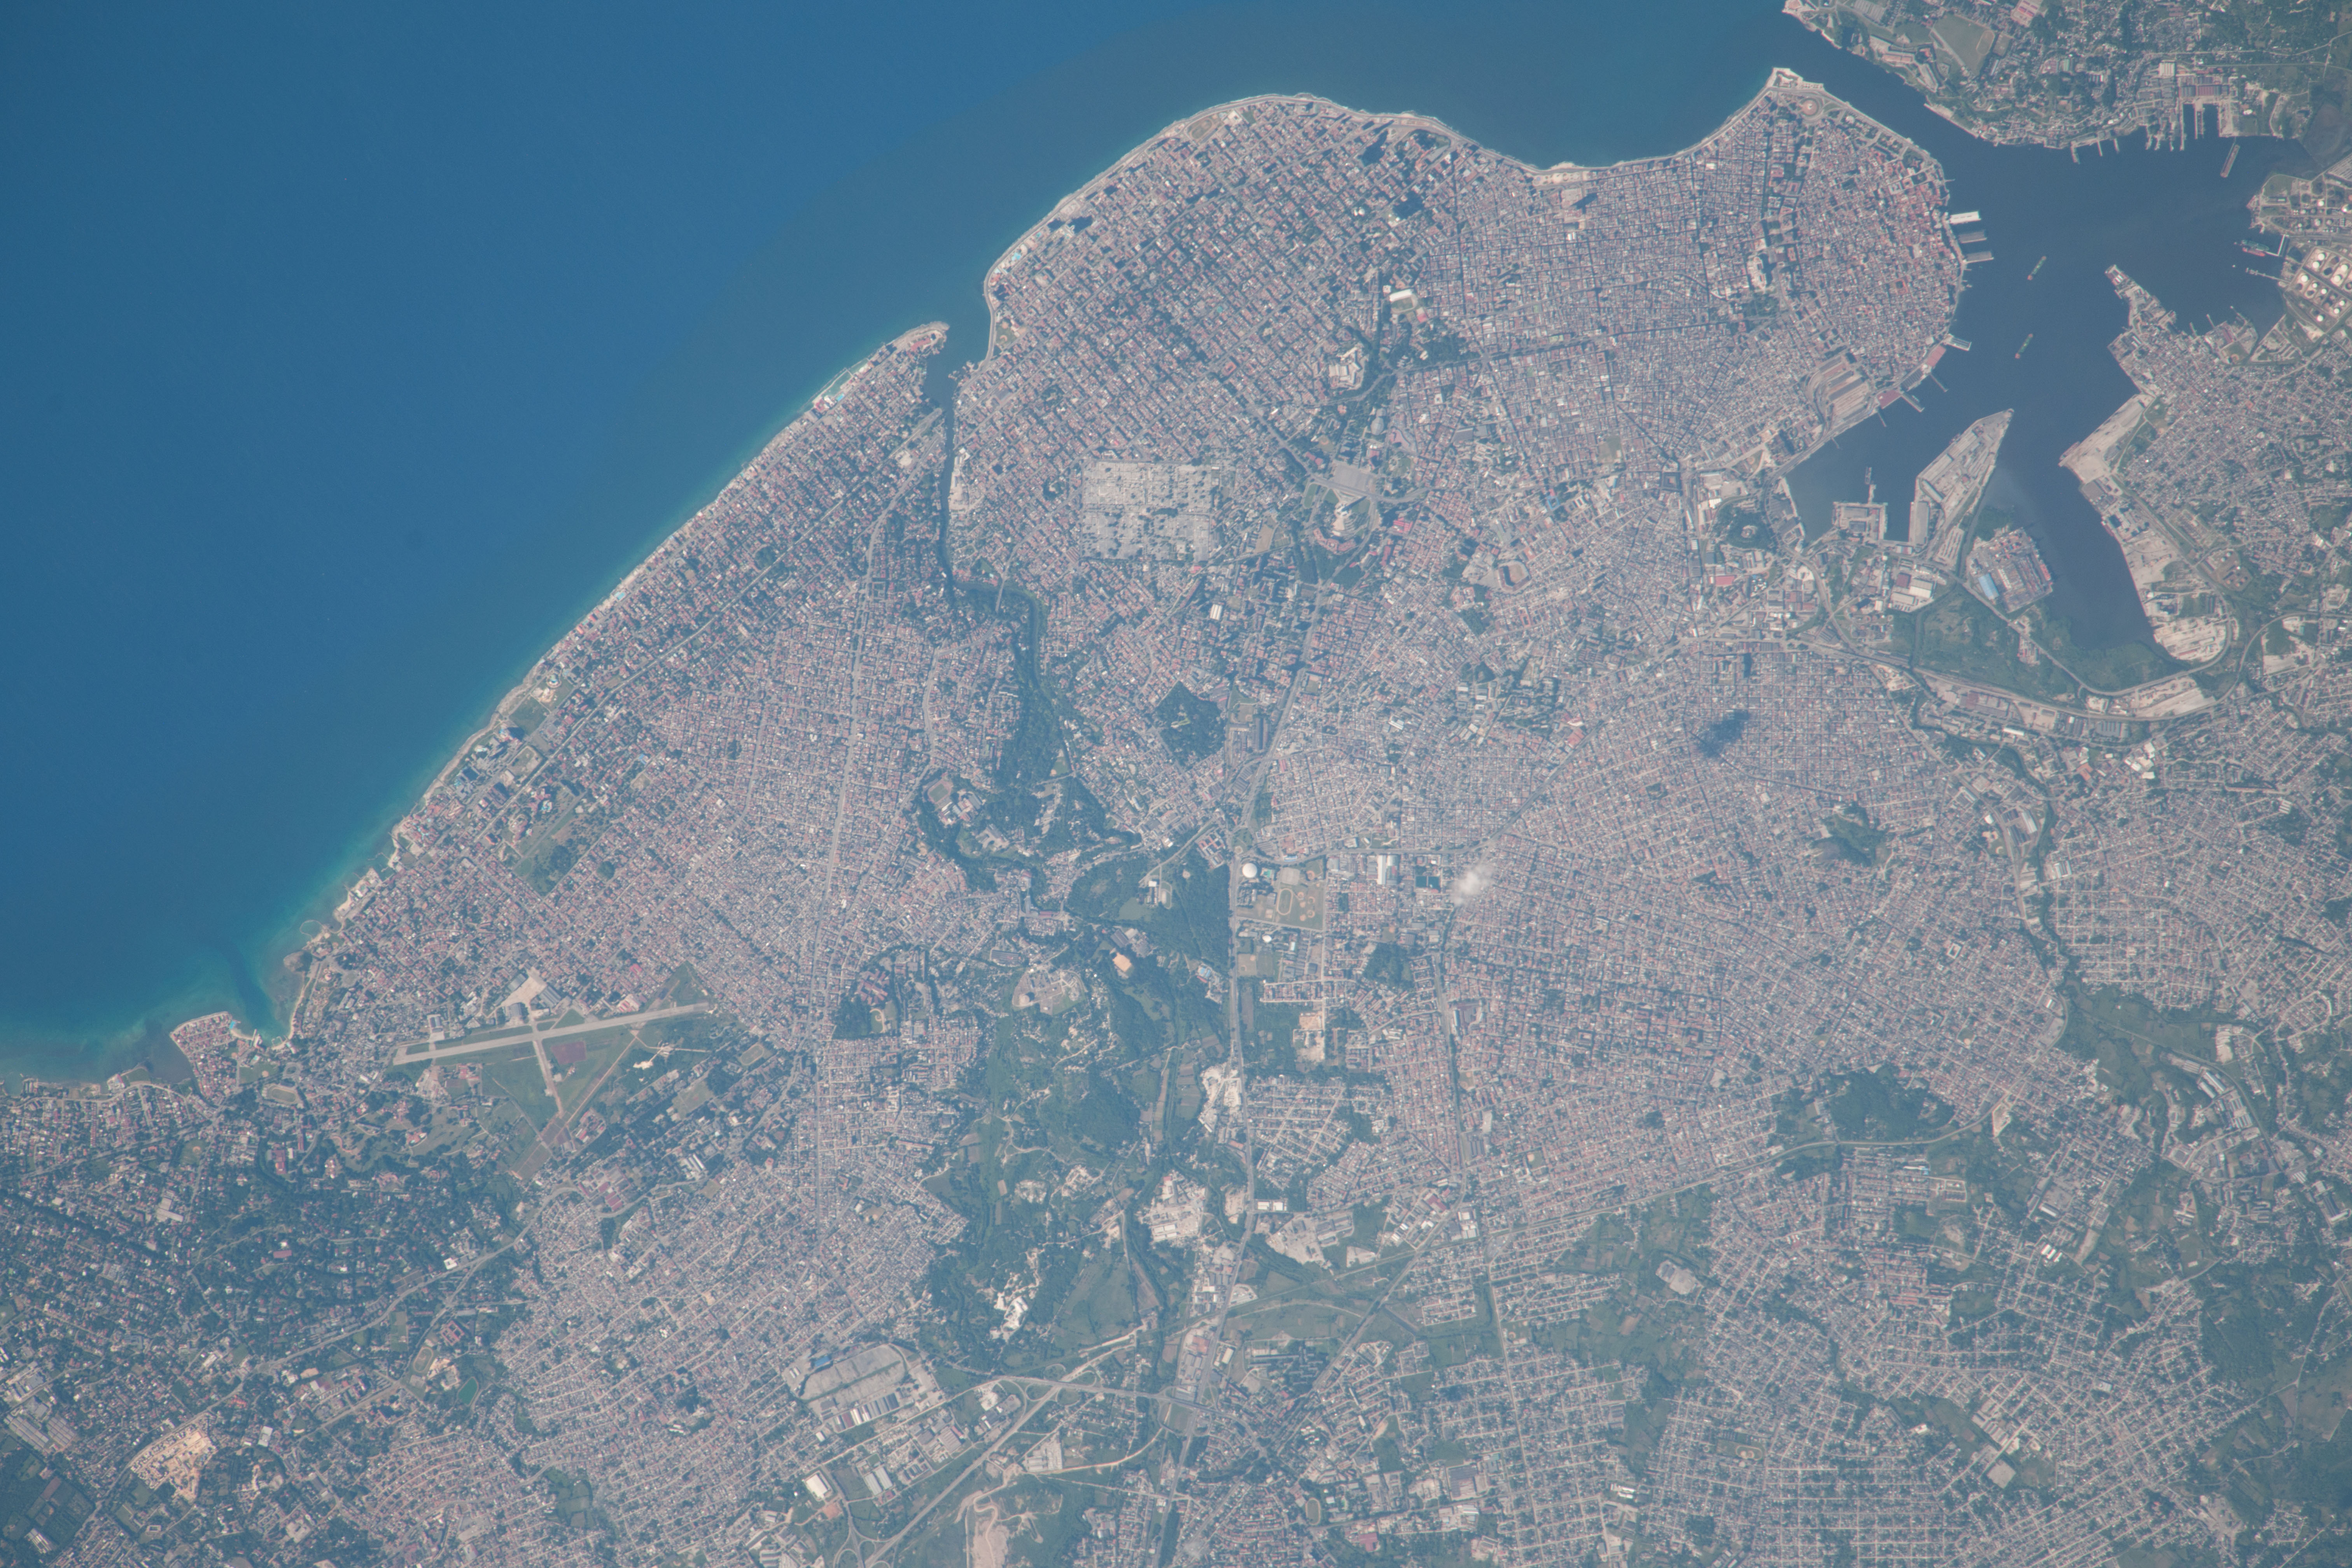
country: CUBA
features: HAVANA, ATLANTIC OCEAN, HAVANA PORT, RIO ALMENDARES, BAHIA DE LA HABANA
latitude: 23.1
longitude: -82.4
